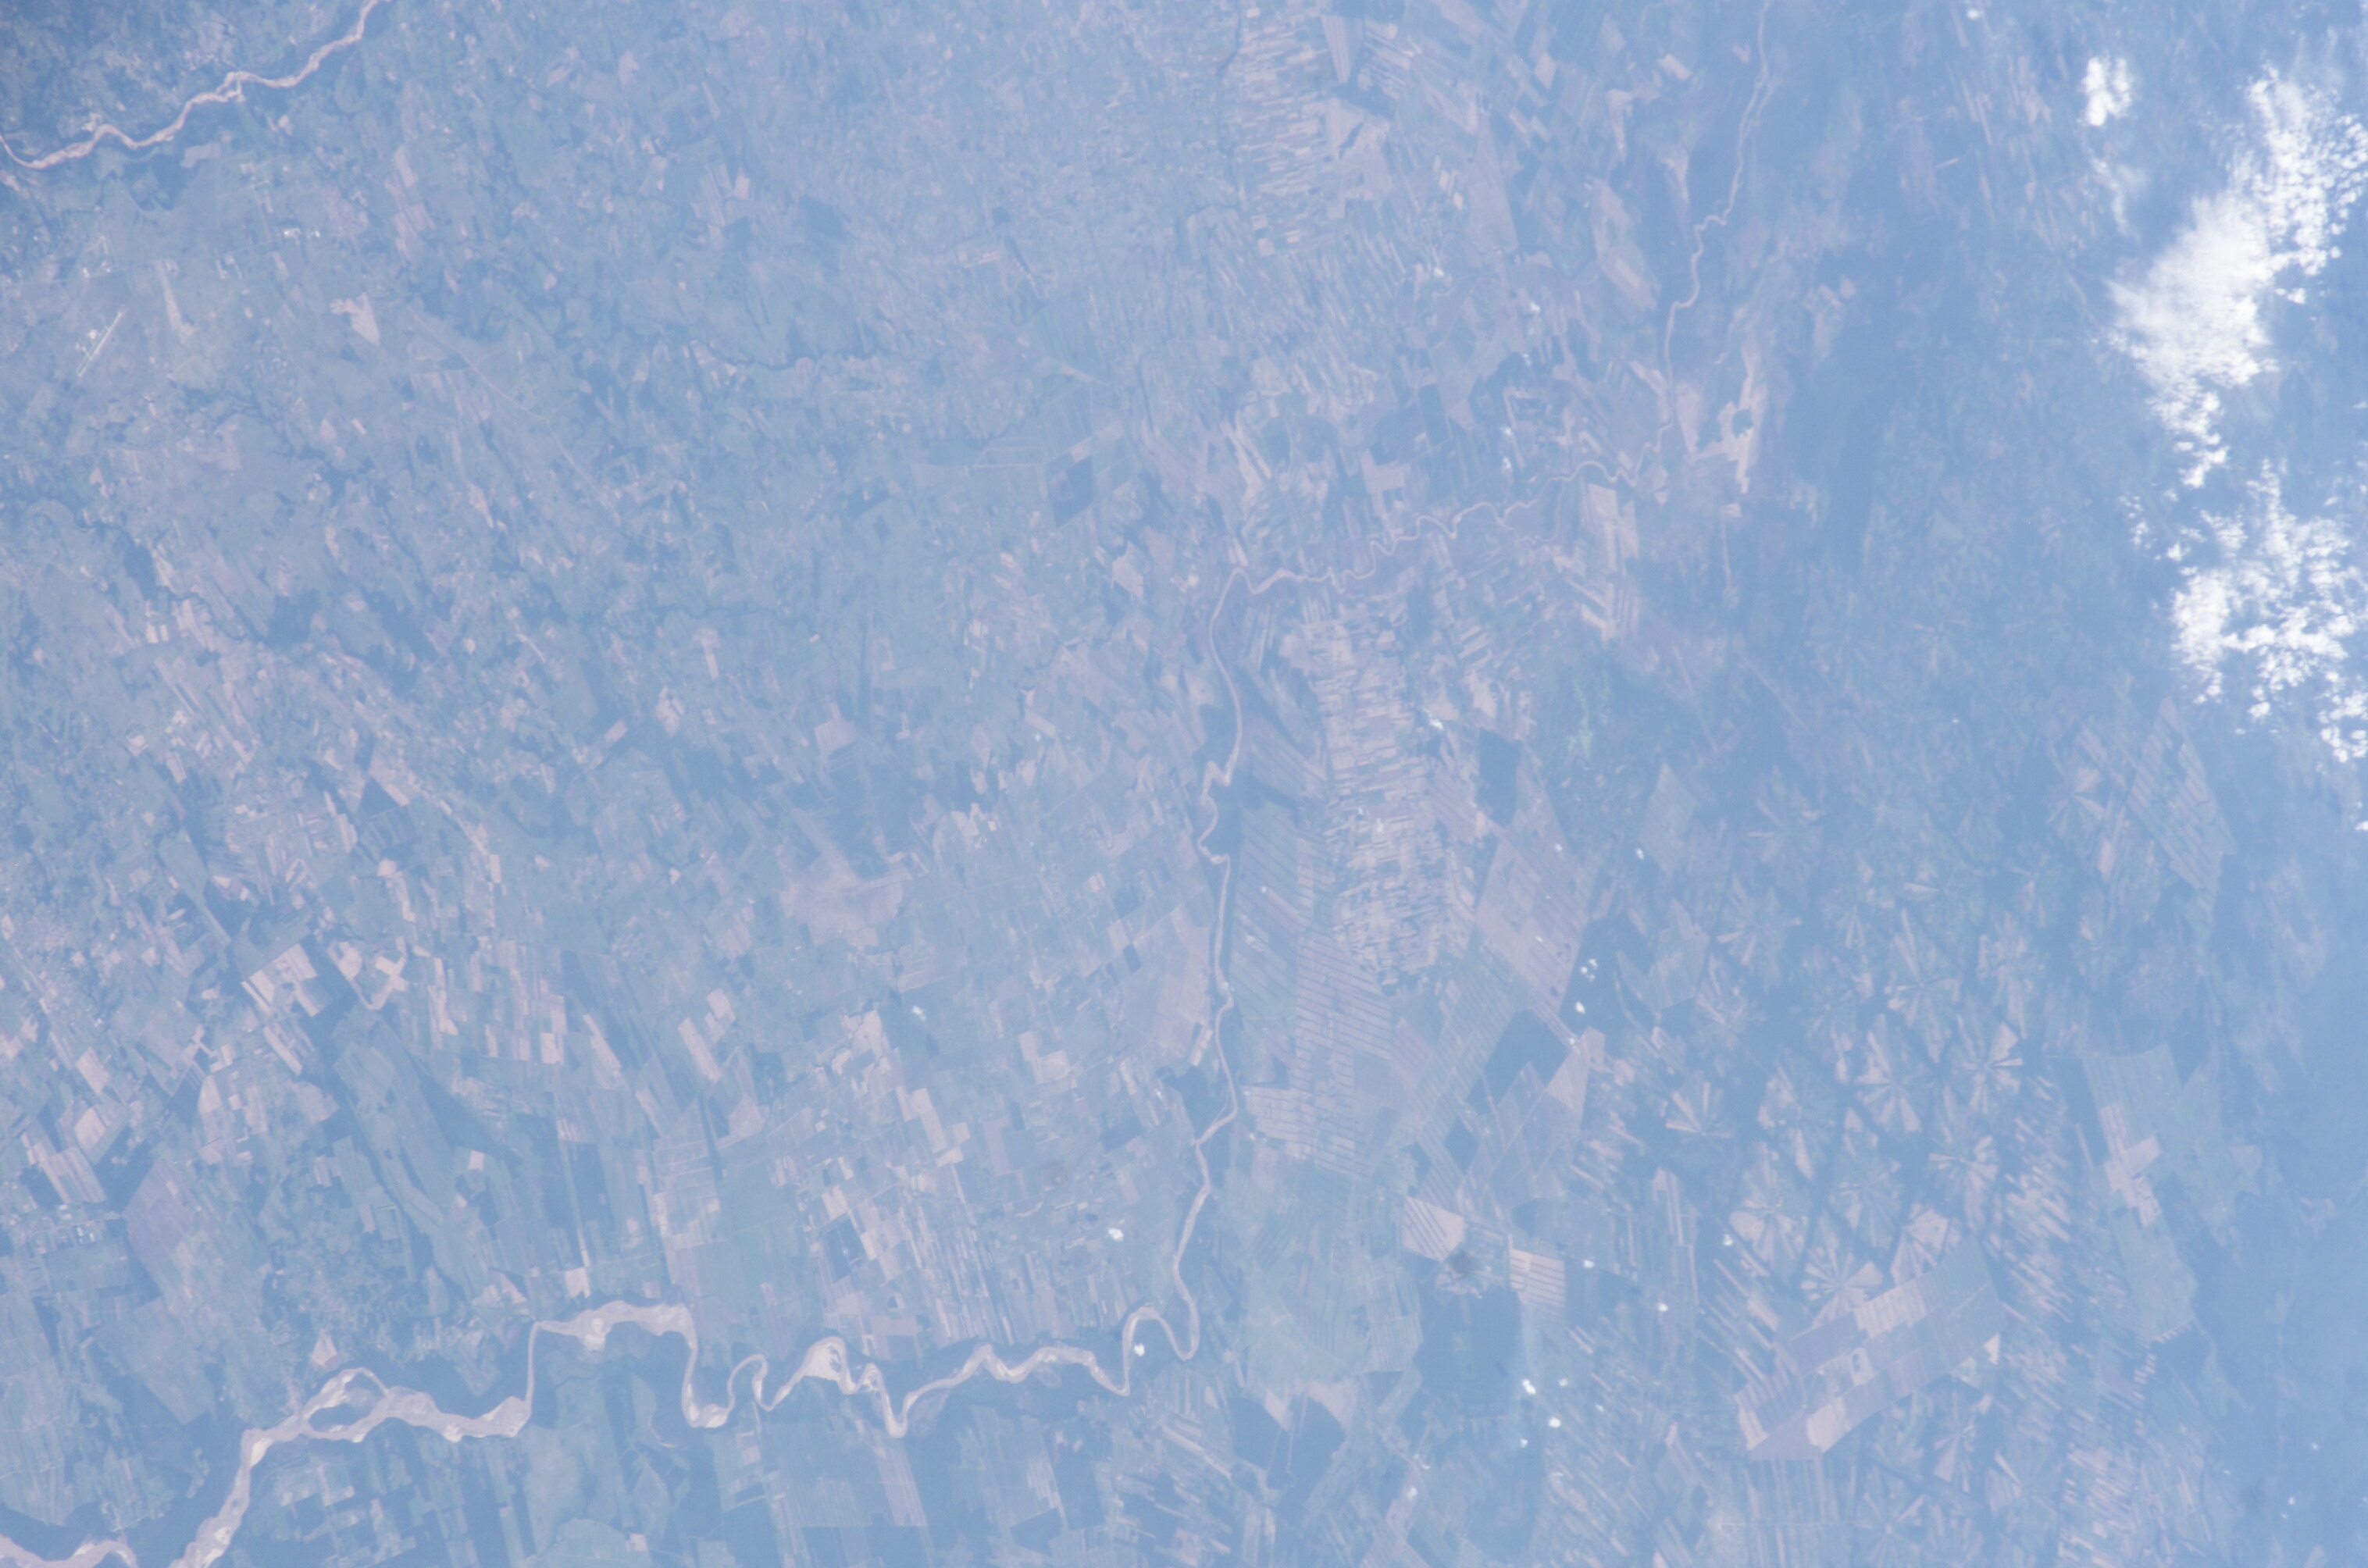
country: BOLIVIA
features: RIO GRANDE, AGR.
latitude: -17.0
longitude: -63.0
